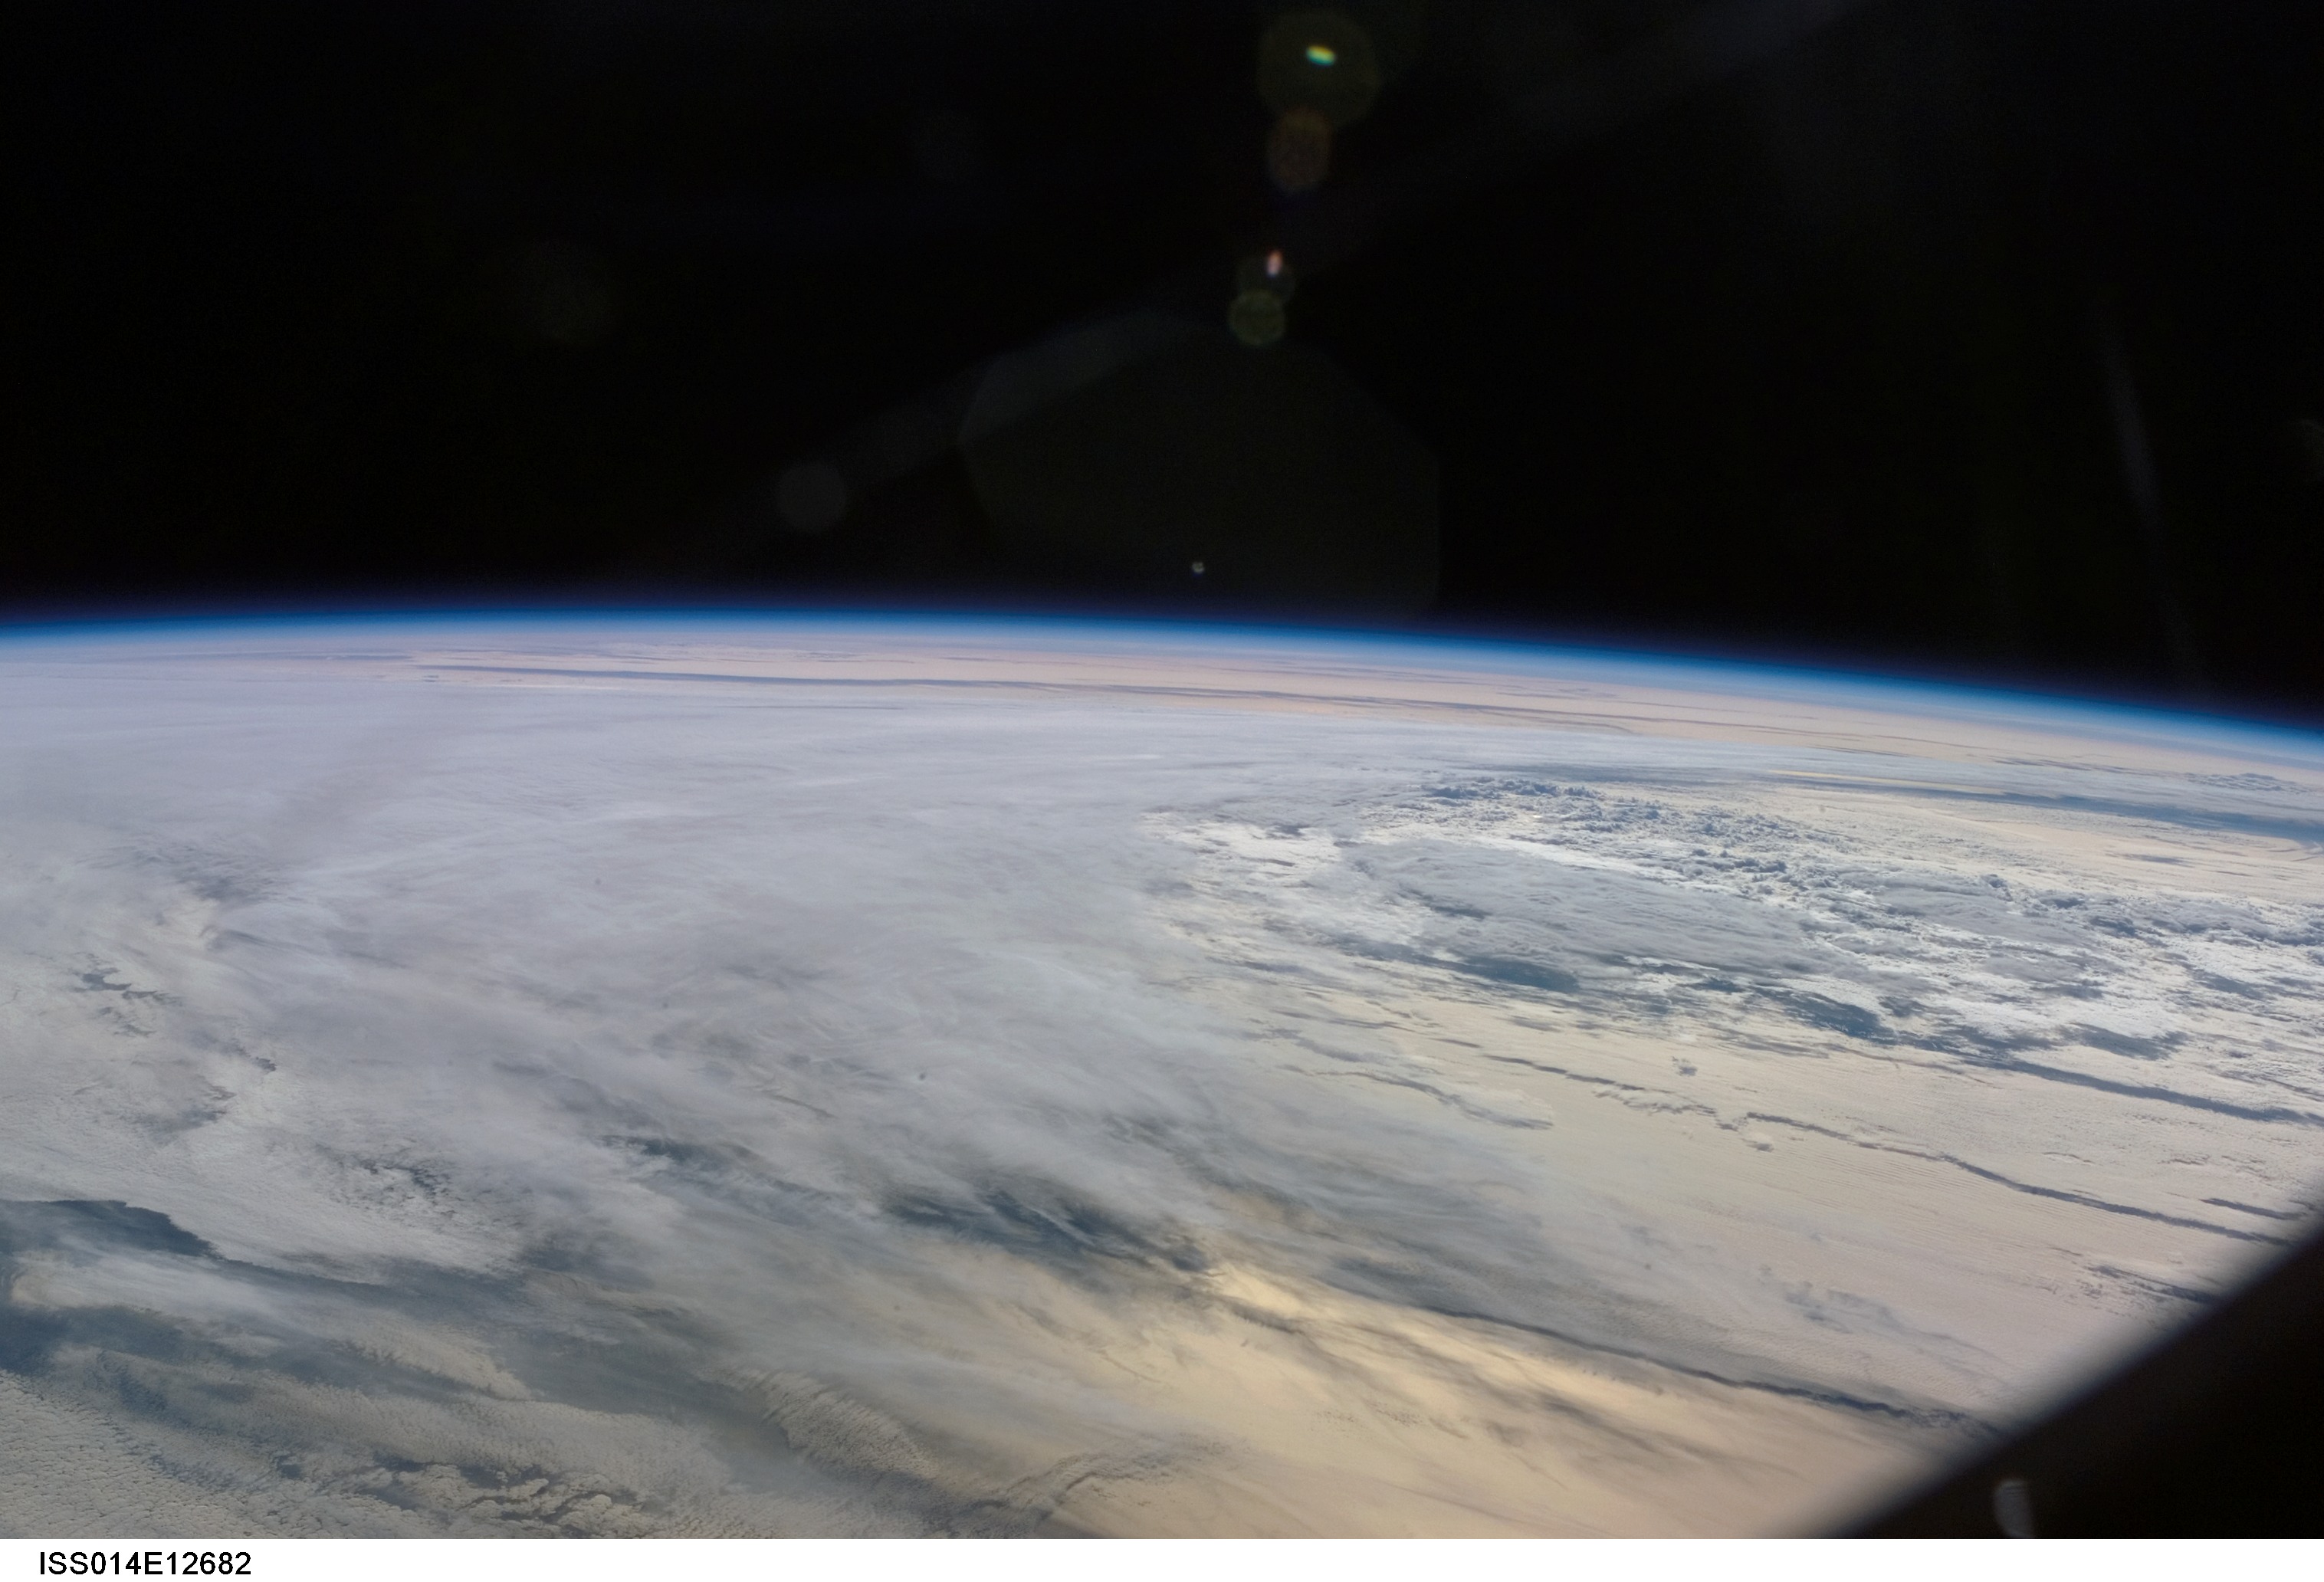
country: INDIAN OCEAN
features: PAN-GLINT, CLOUD LAYERS
